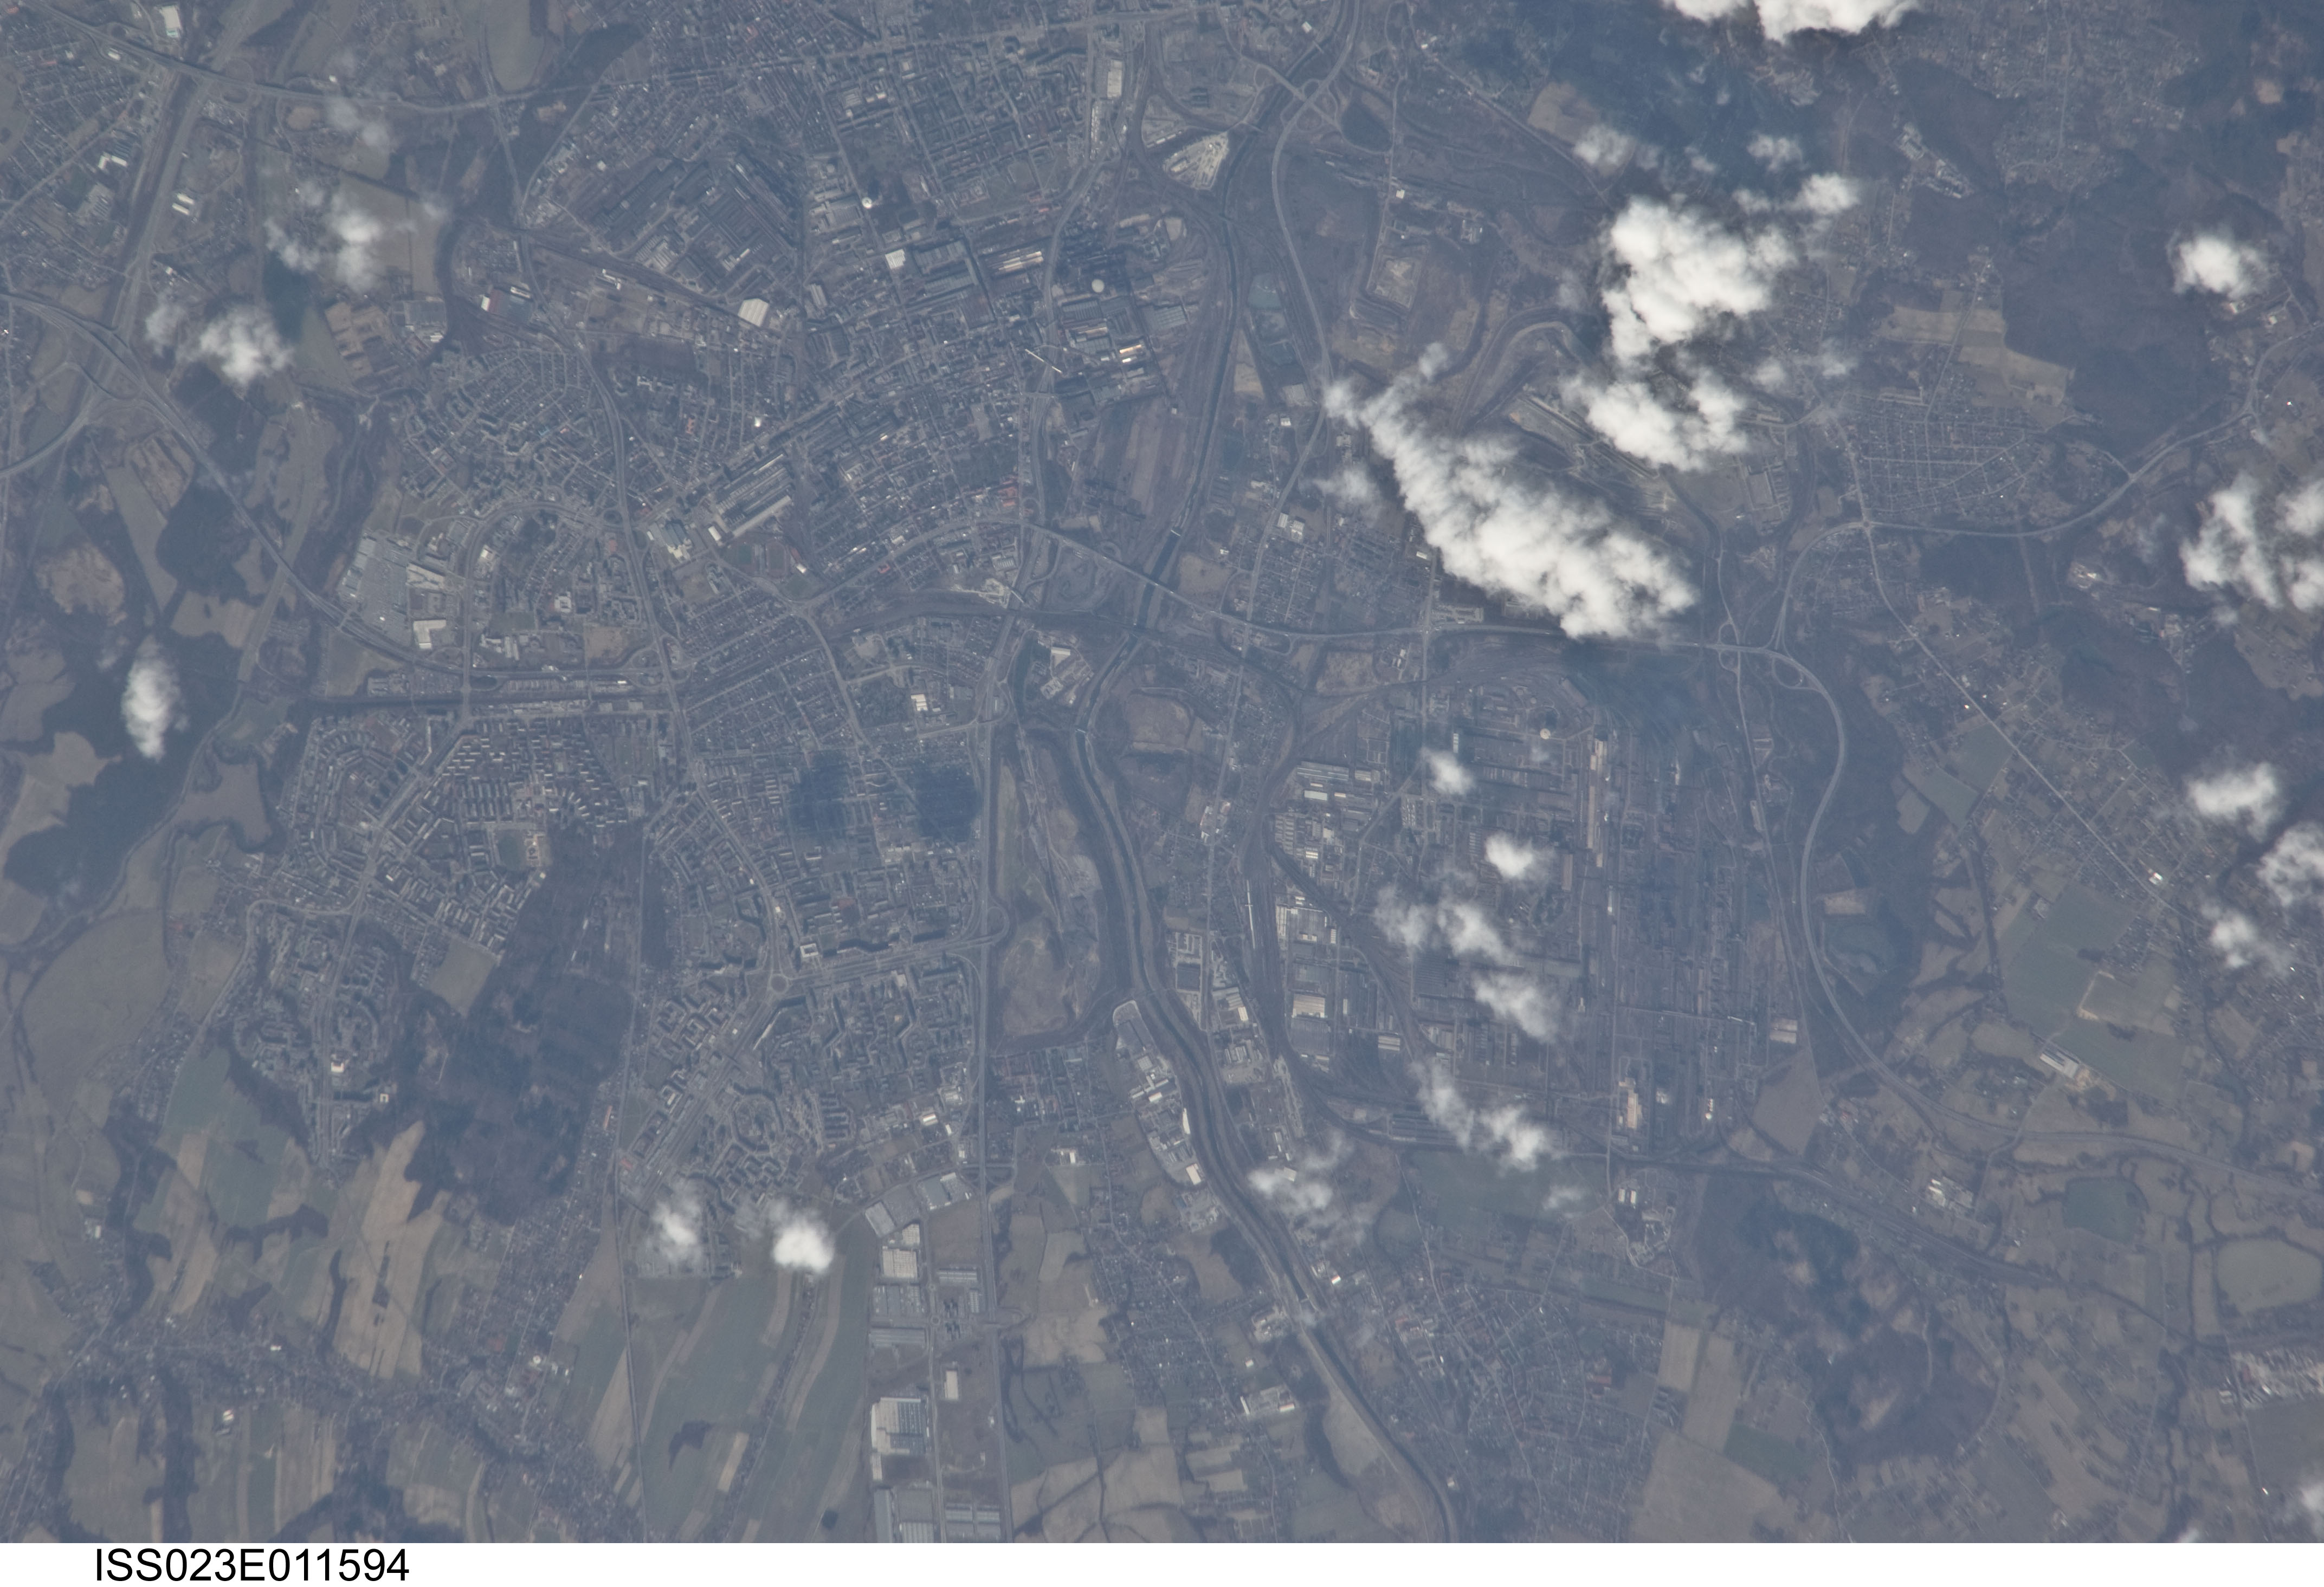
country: CZECH REPUBLIC
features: S. OSTRAVA, OSTRAVICE R., ROADS, AGR.
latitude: 49.8
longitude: 18.3
